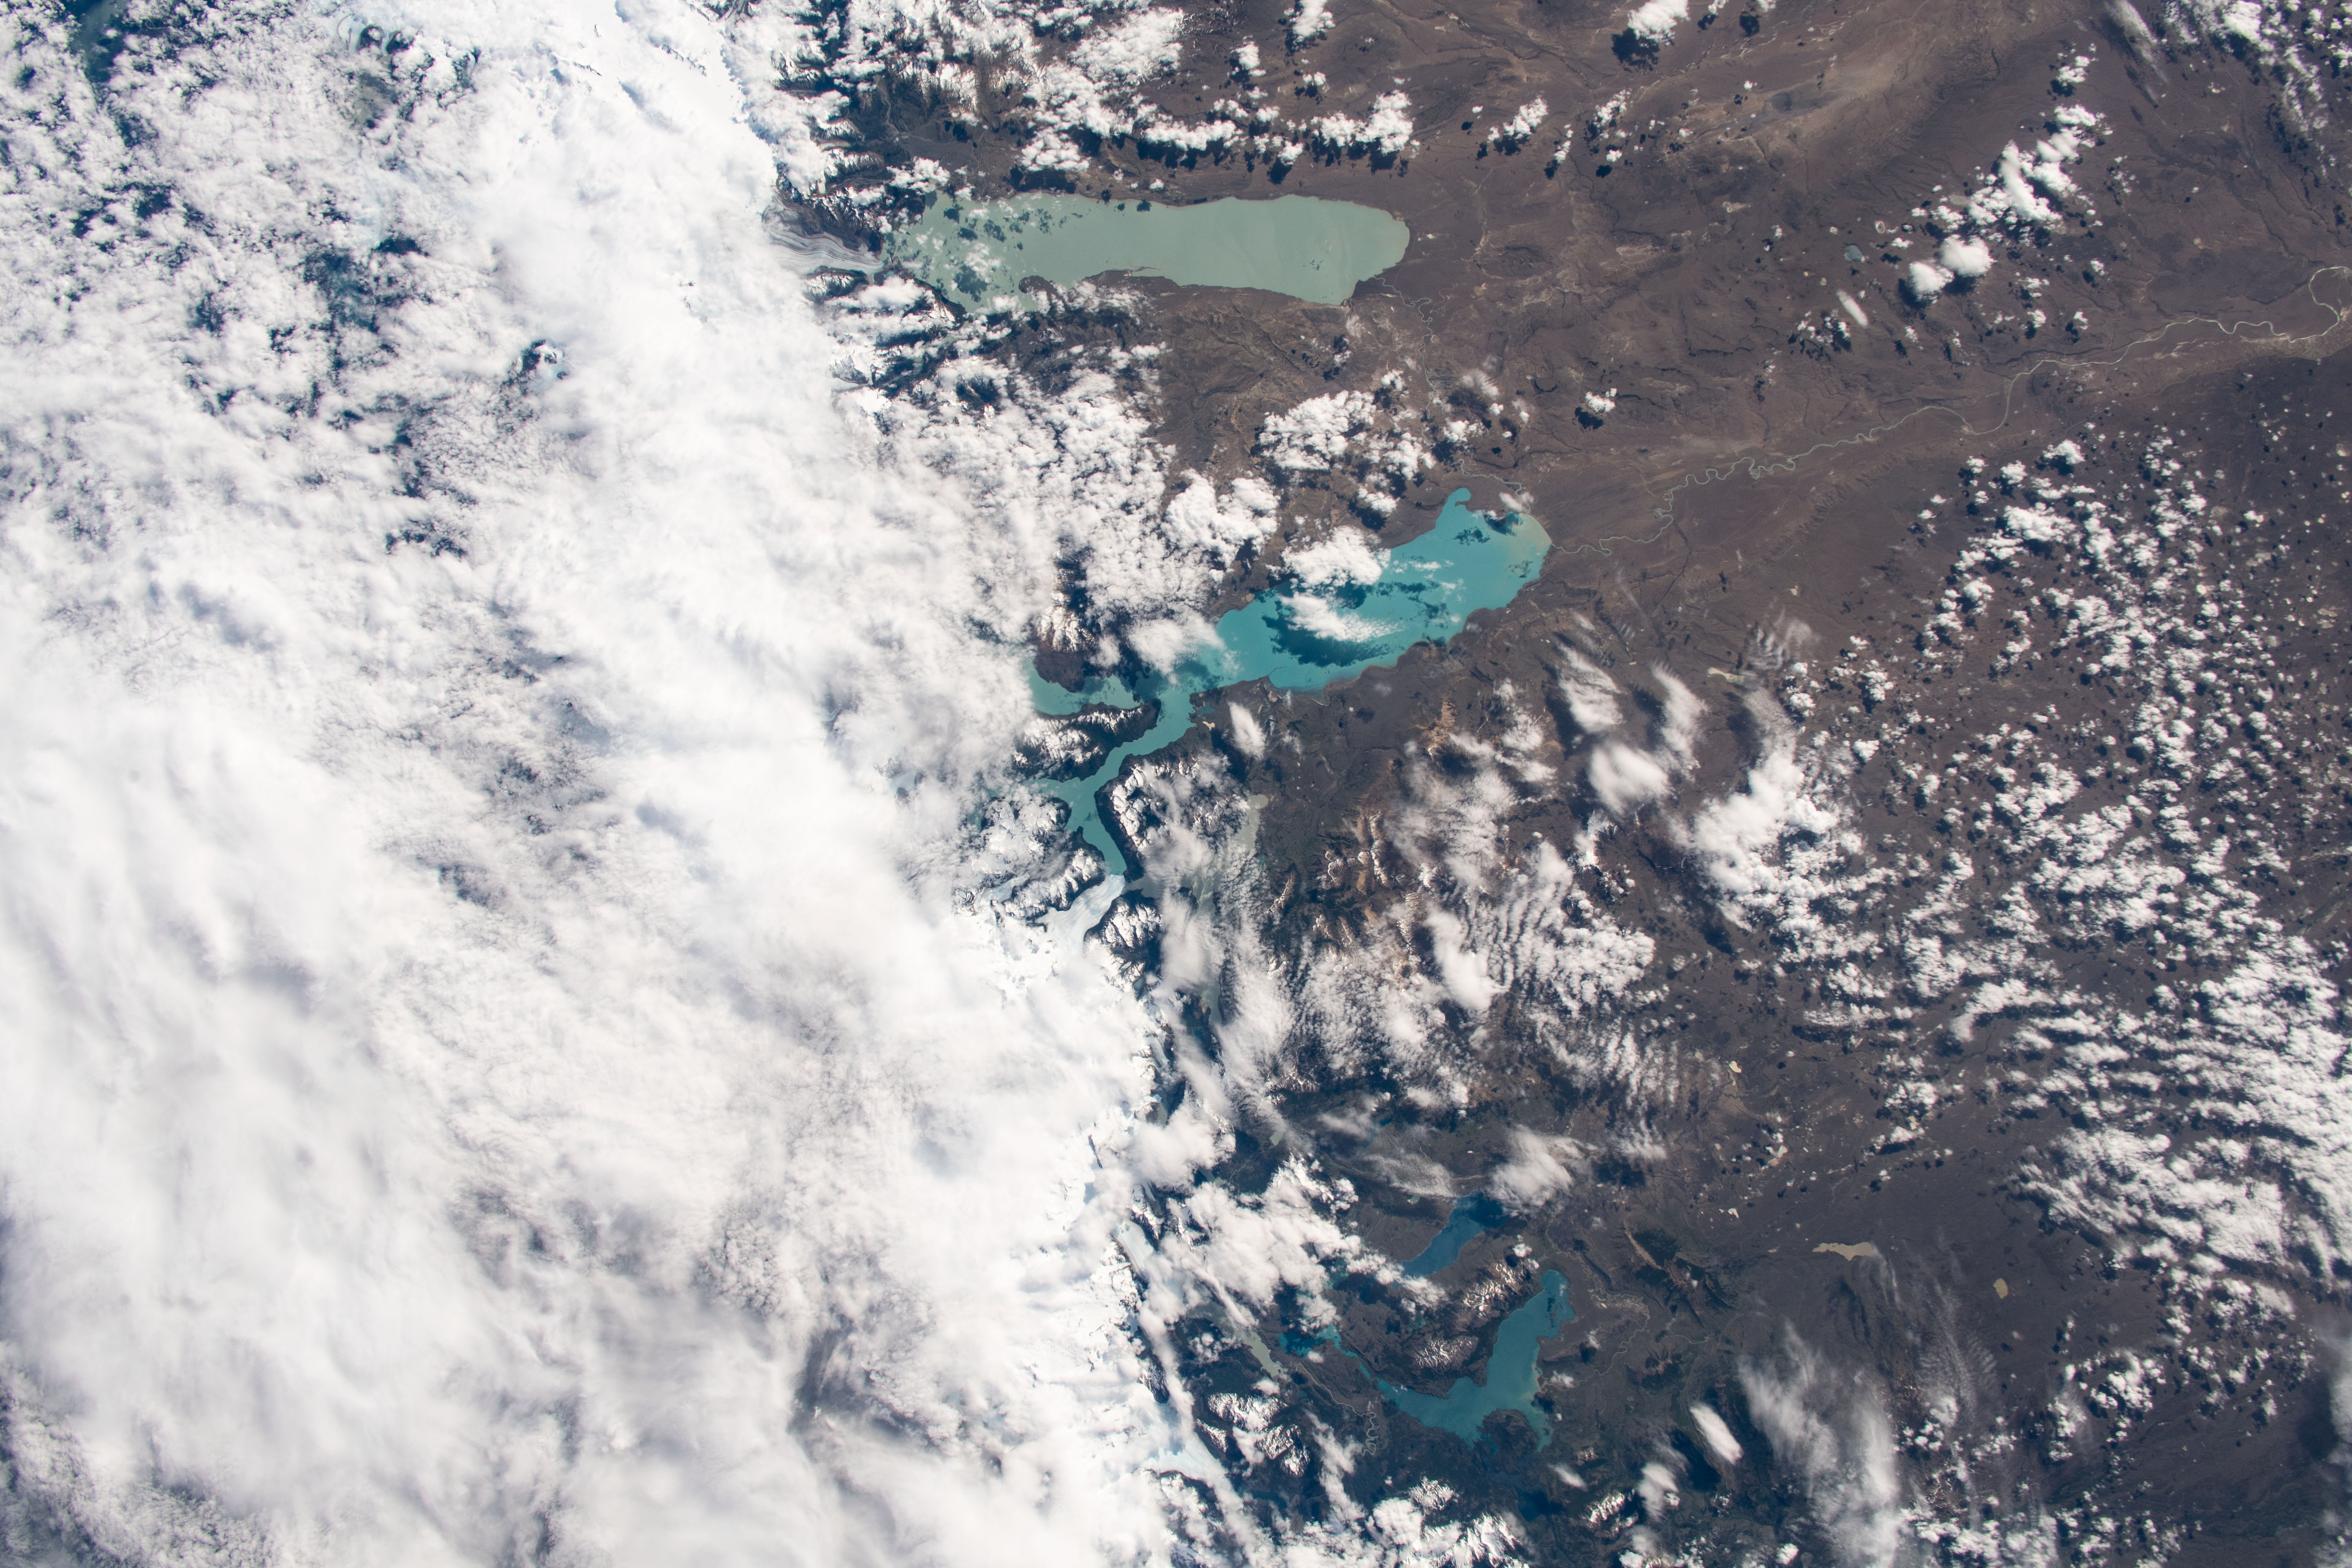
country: ARGENTINA
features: ARGENTINO LAKE
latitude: -50.5
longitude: -73.0
